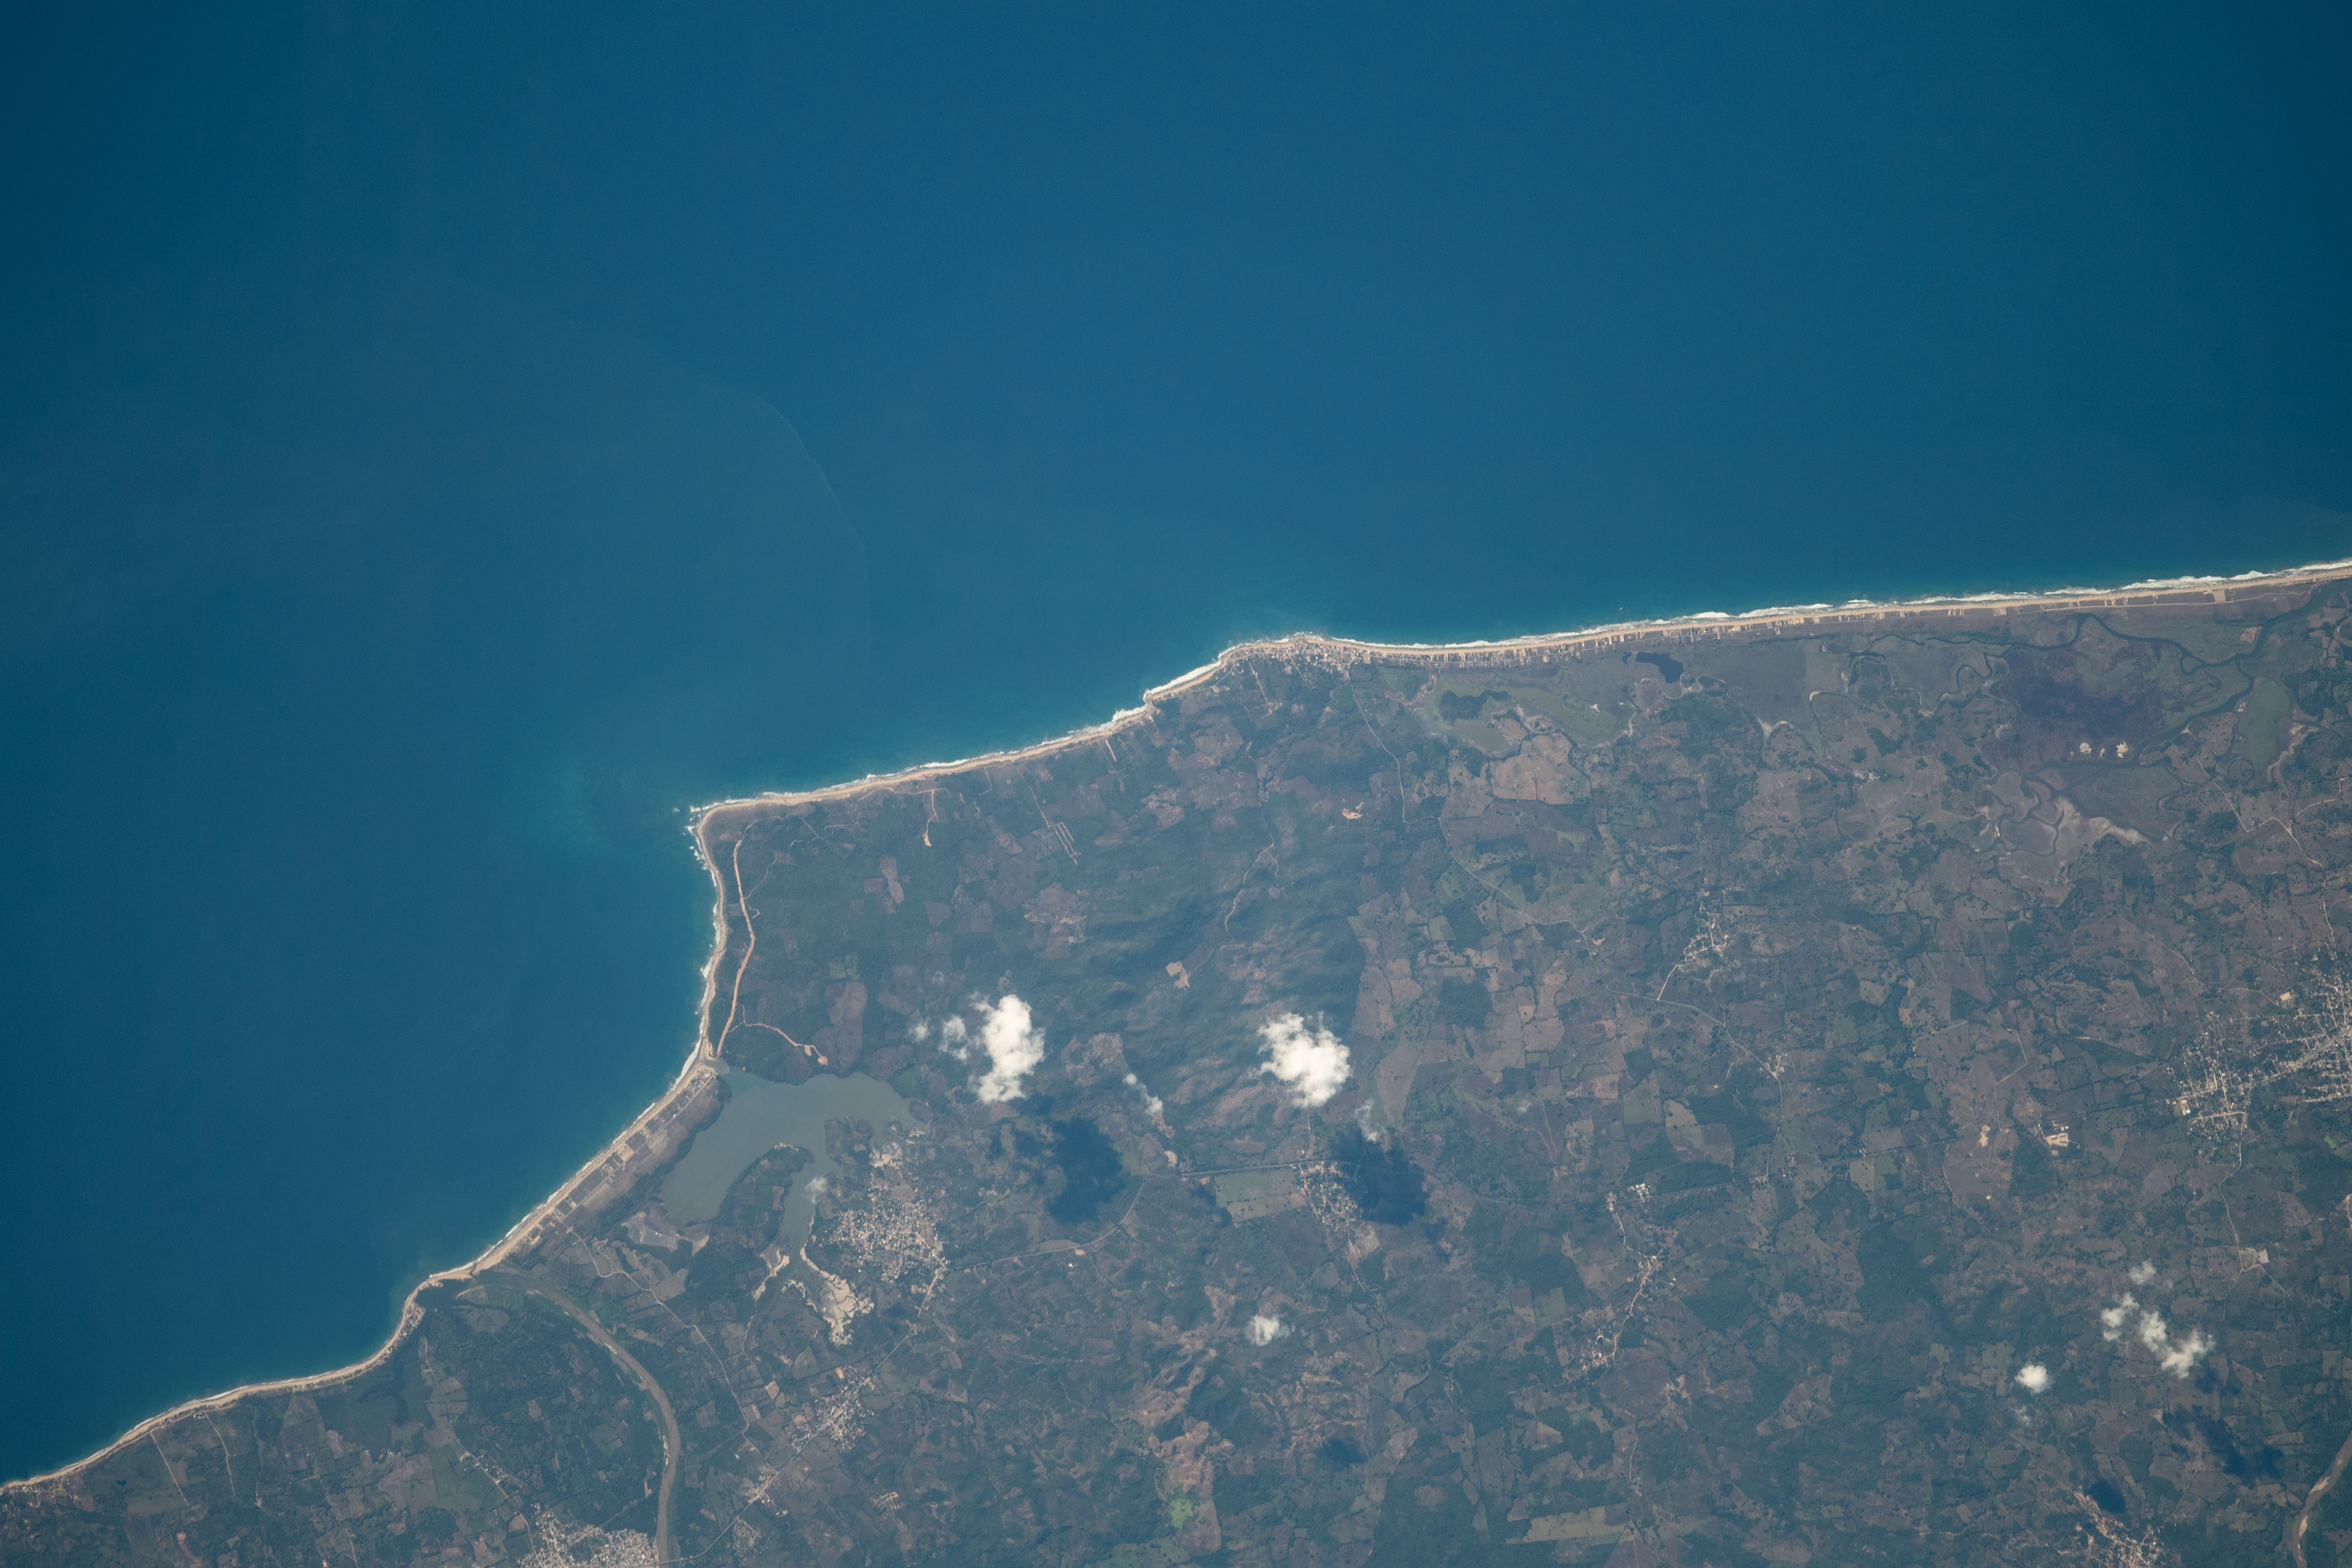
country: MEXICO
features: CASA DE PIEDRA
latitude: 16.5
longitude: -98.9
